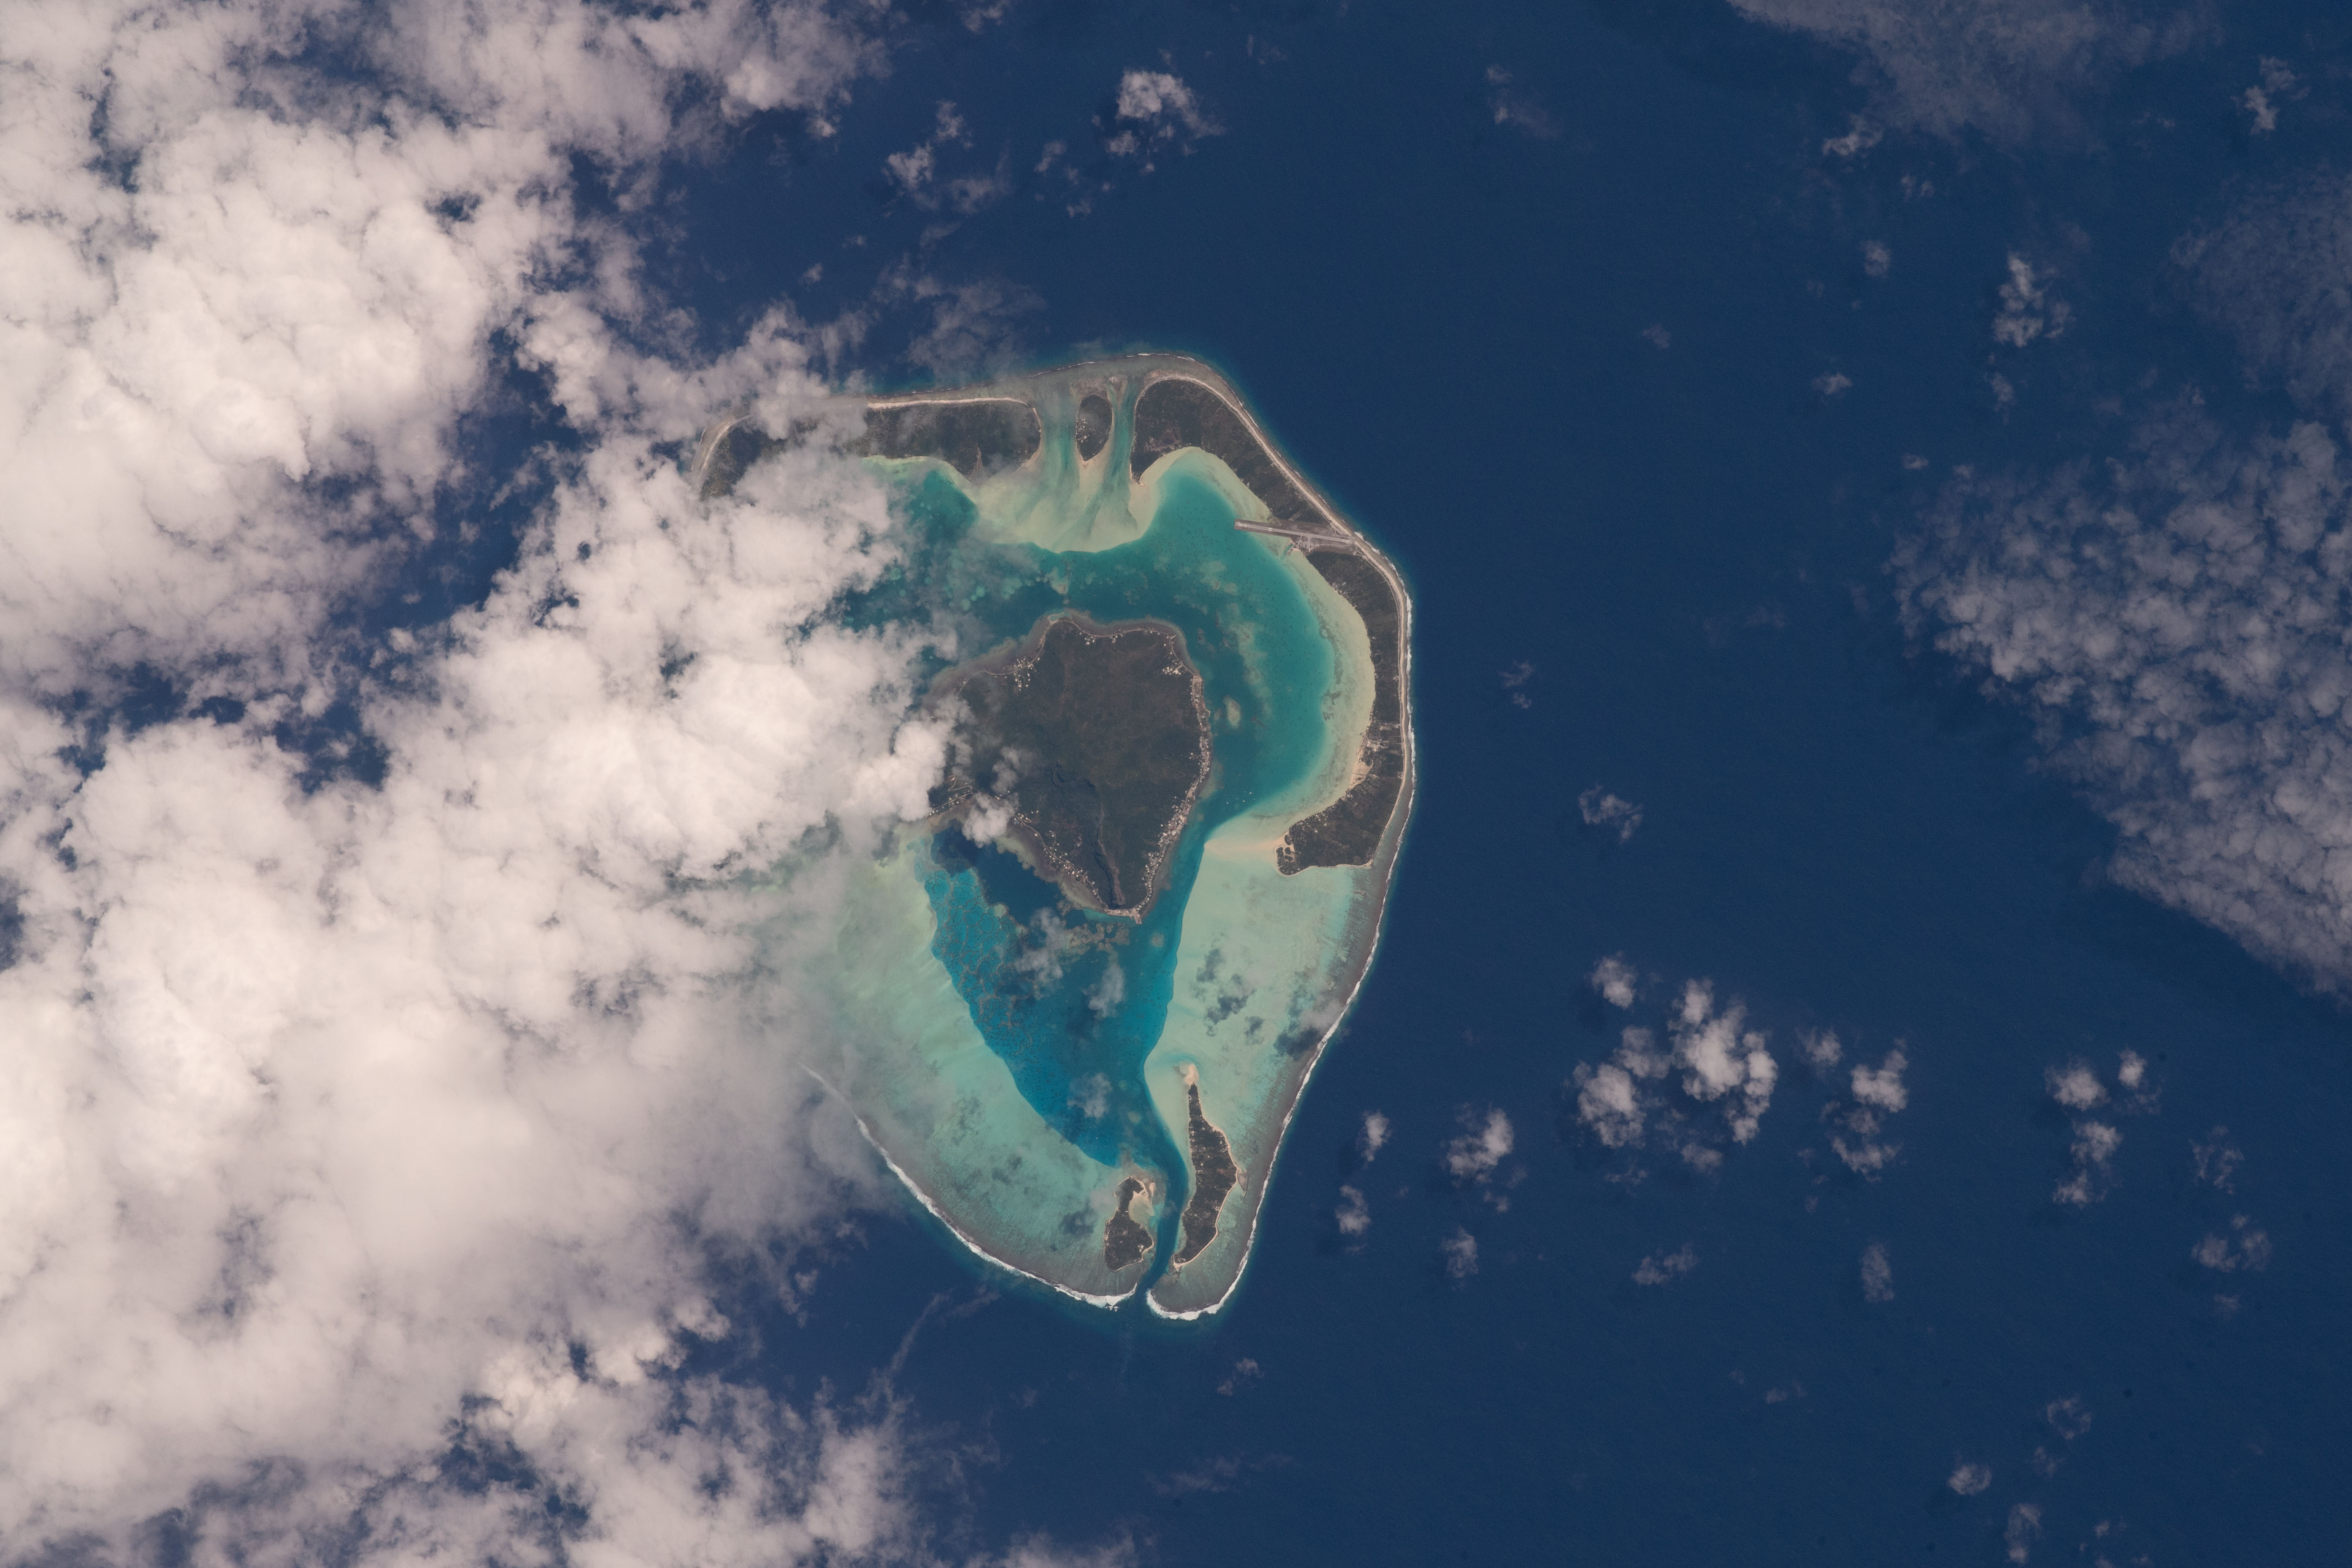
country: SOCIETY ISLANDS
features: MAUPITI AIRPORT, TEREI'A BEACH
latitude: -16.4
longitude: -152.2
